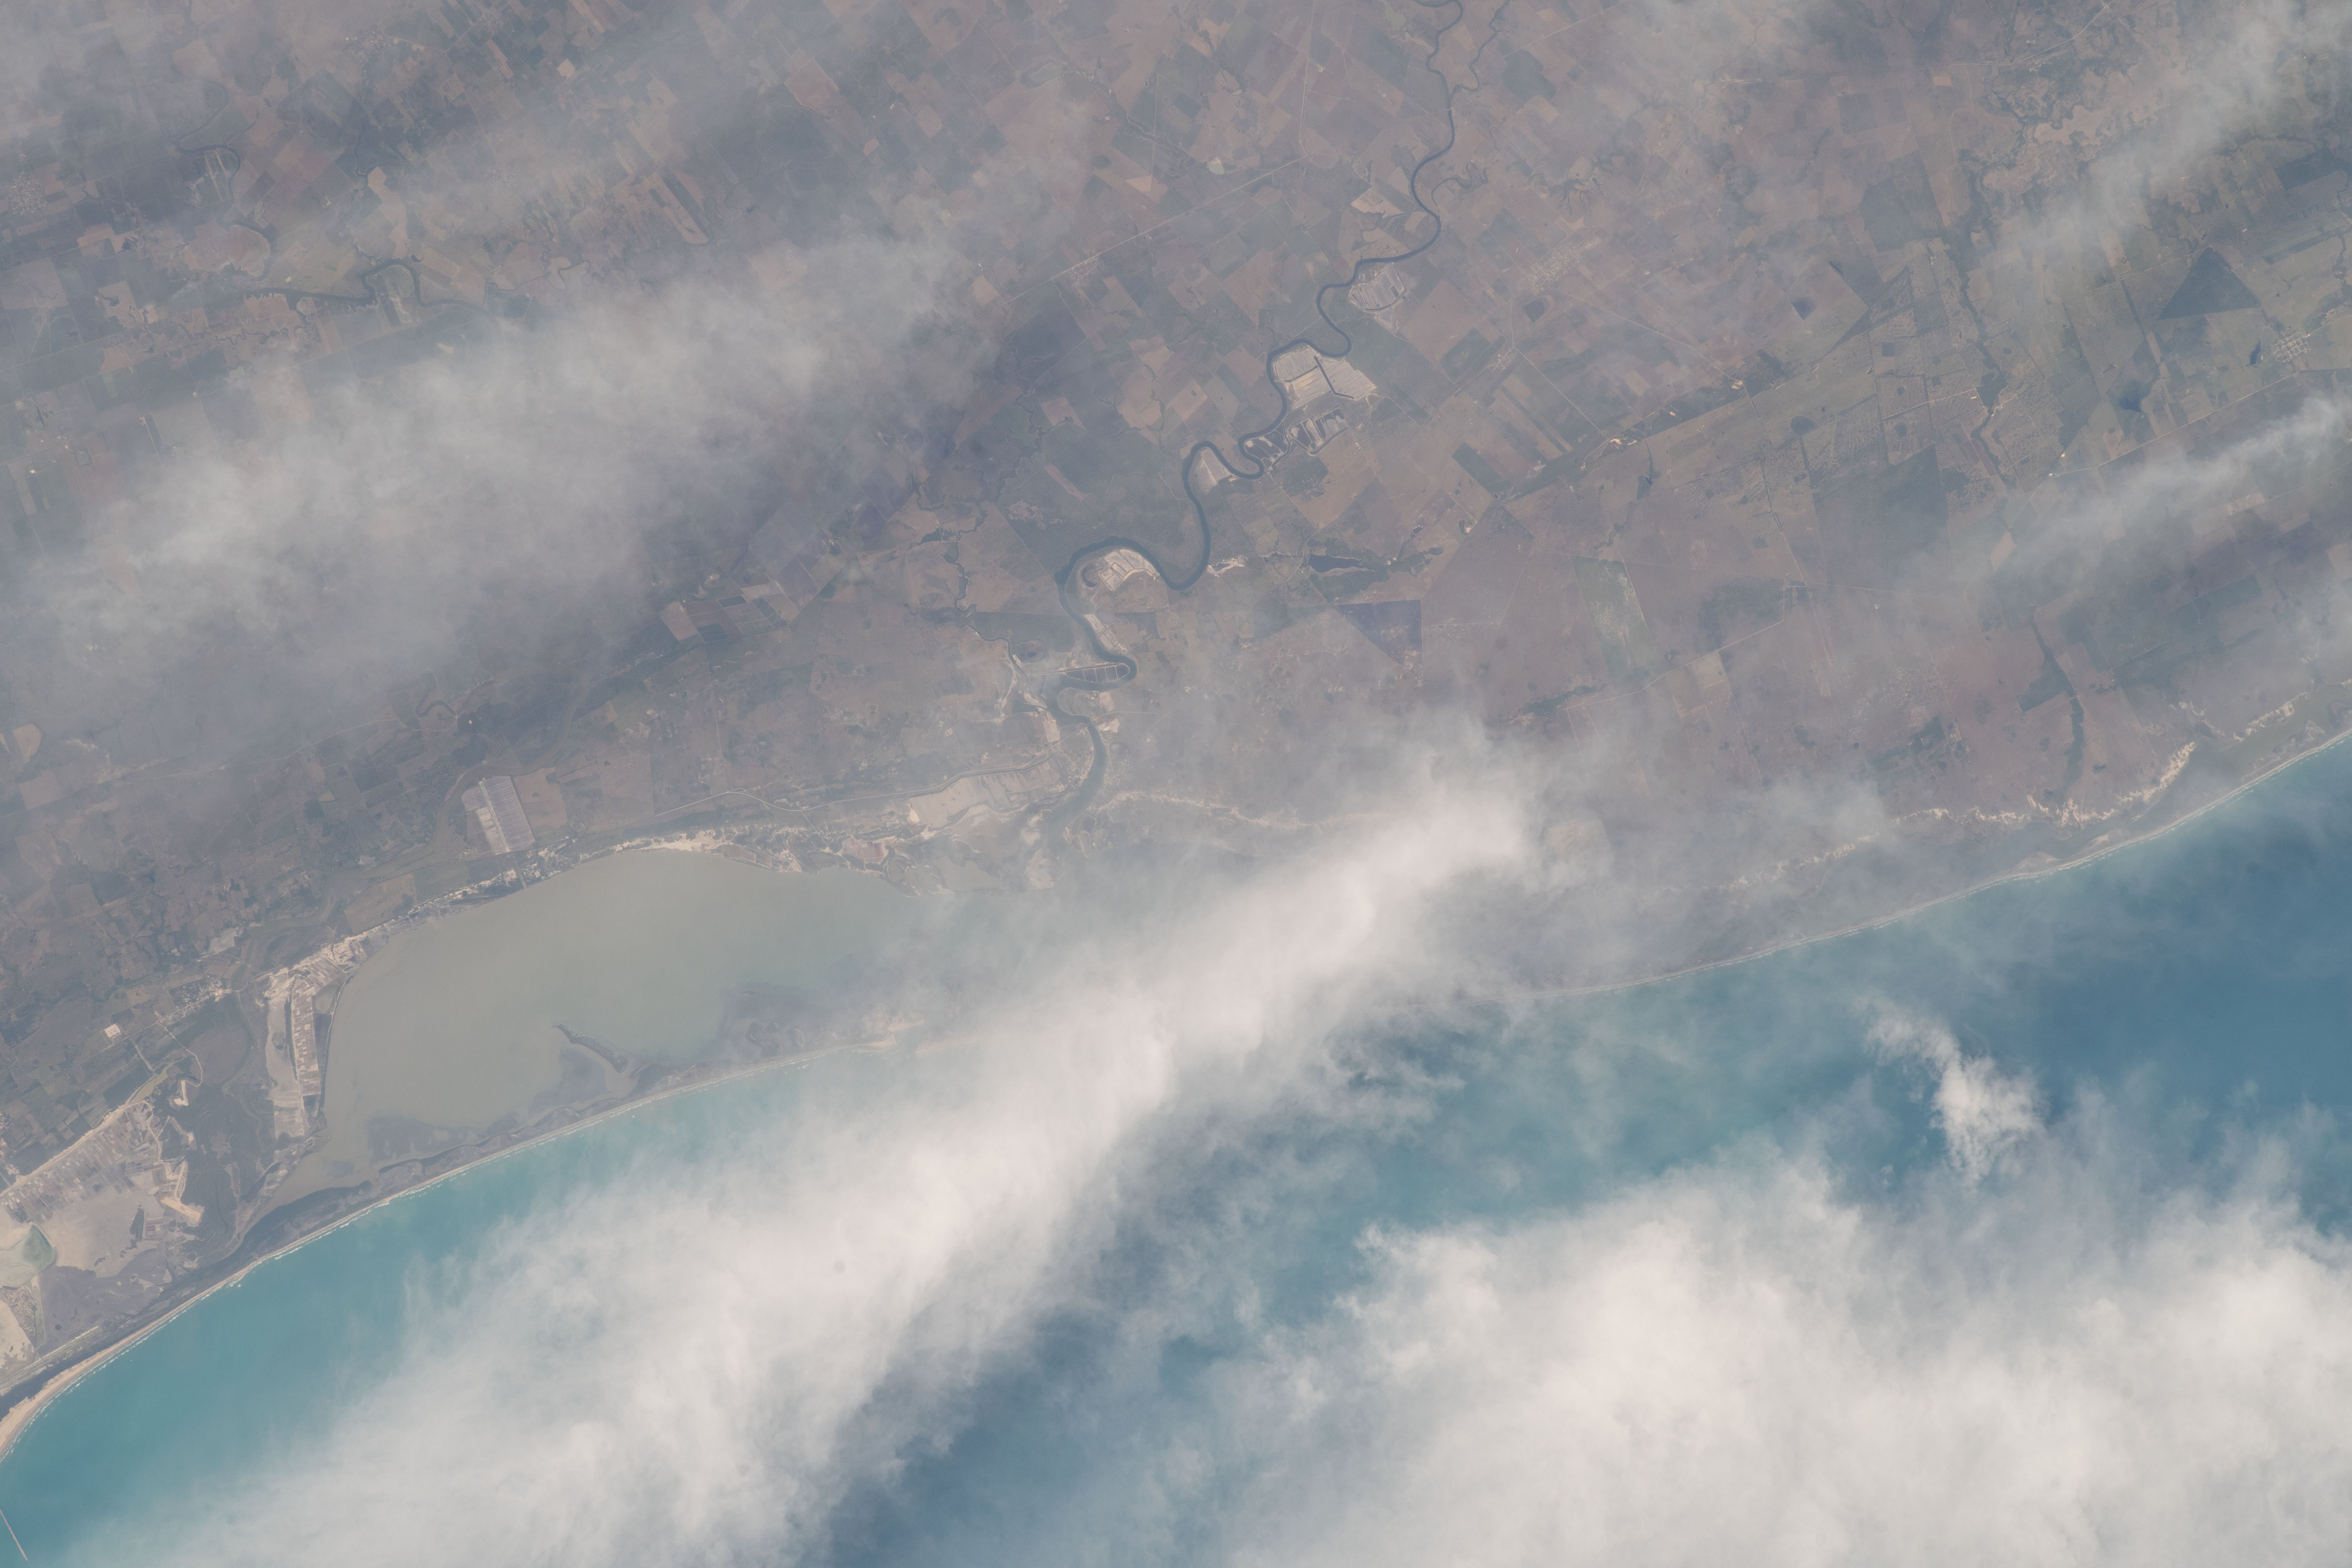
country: MEXICO
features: LAGUNA SAN ANDRES, RIO TIGRE
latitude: 22.7
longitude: -97.9
